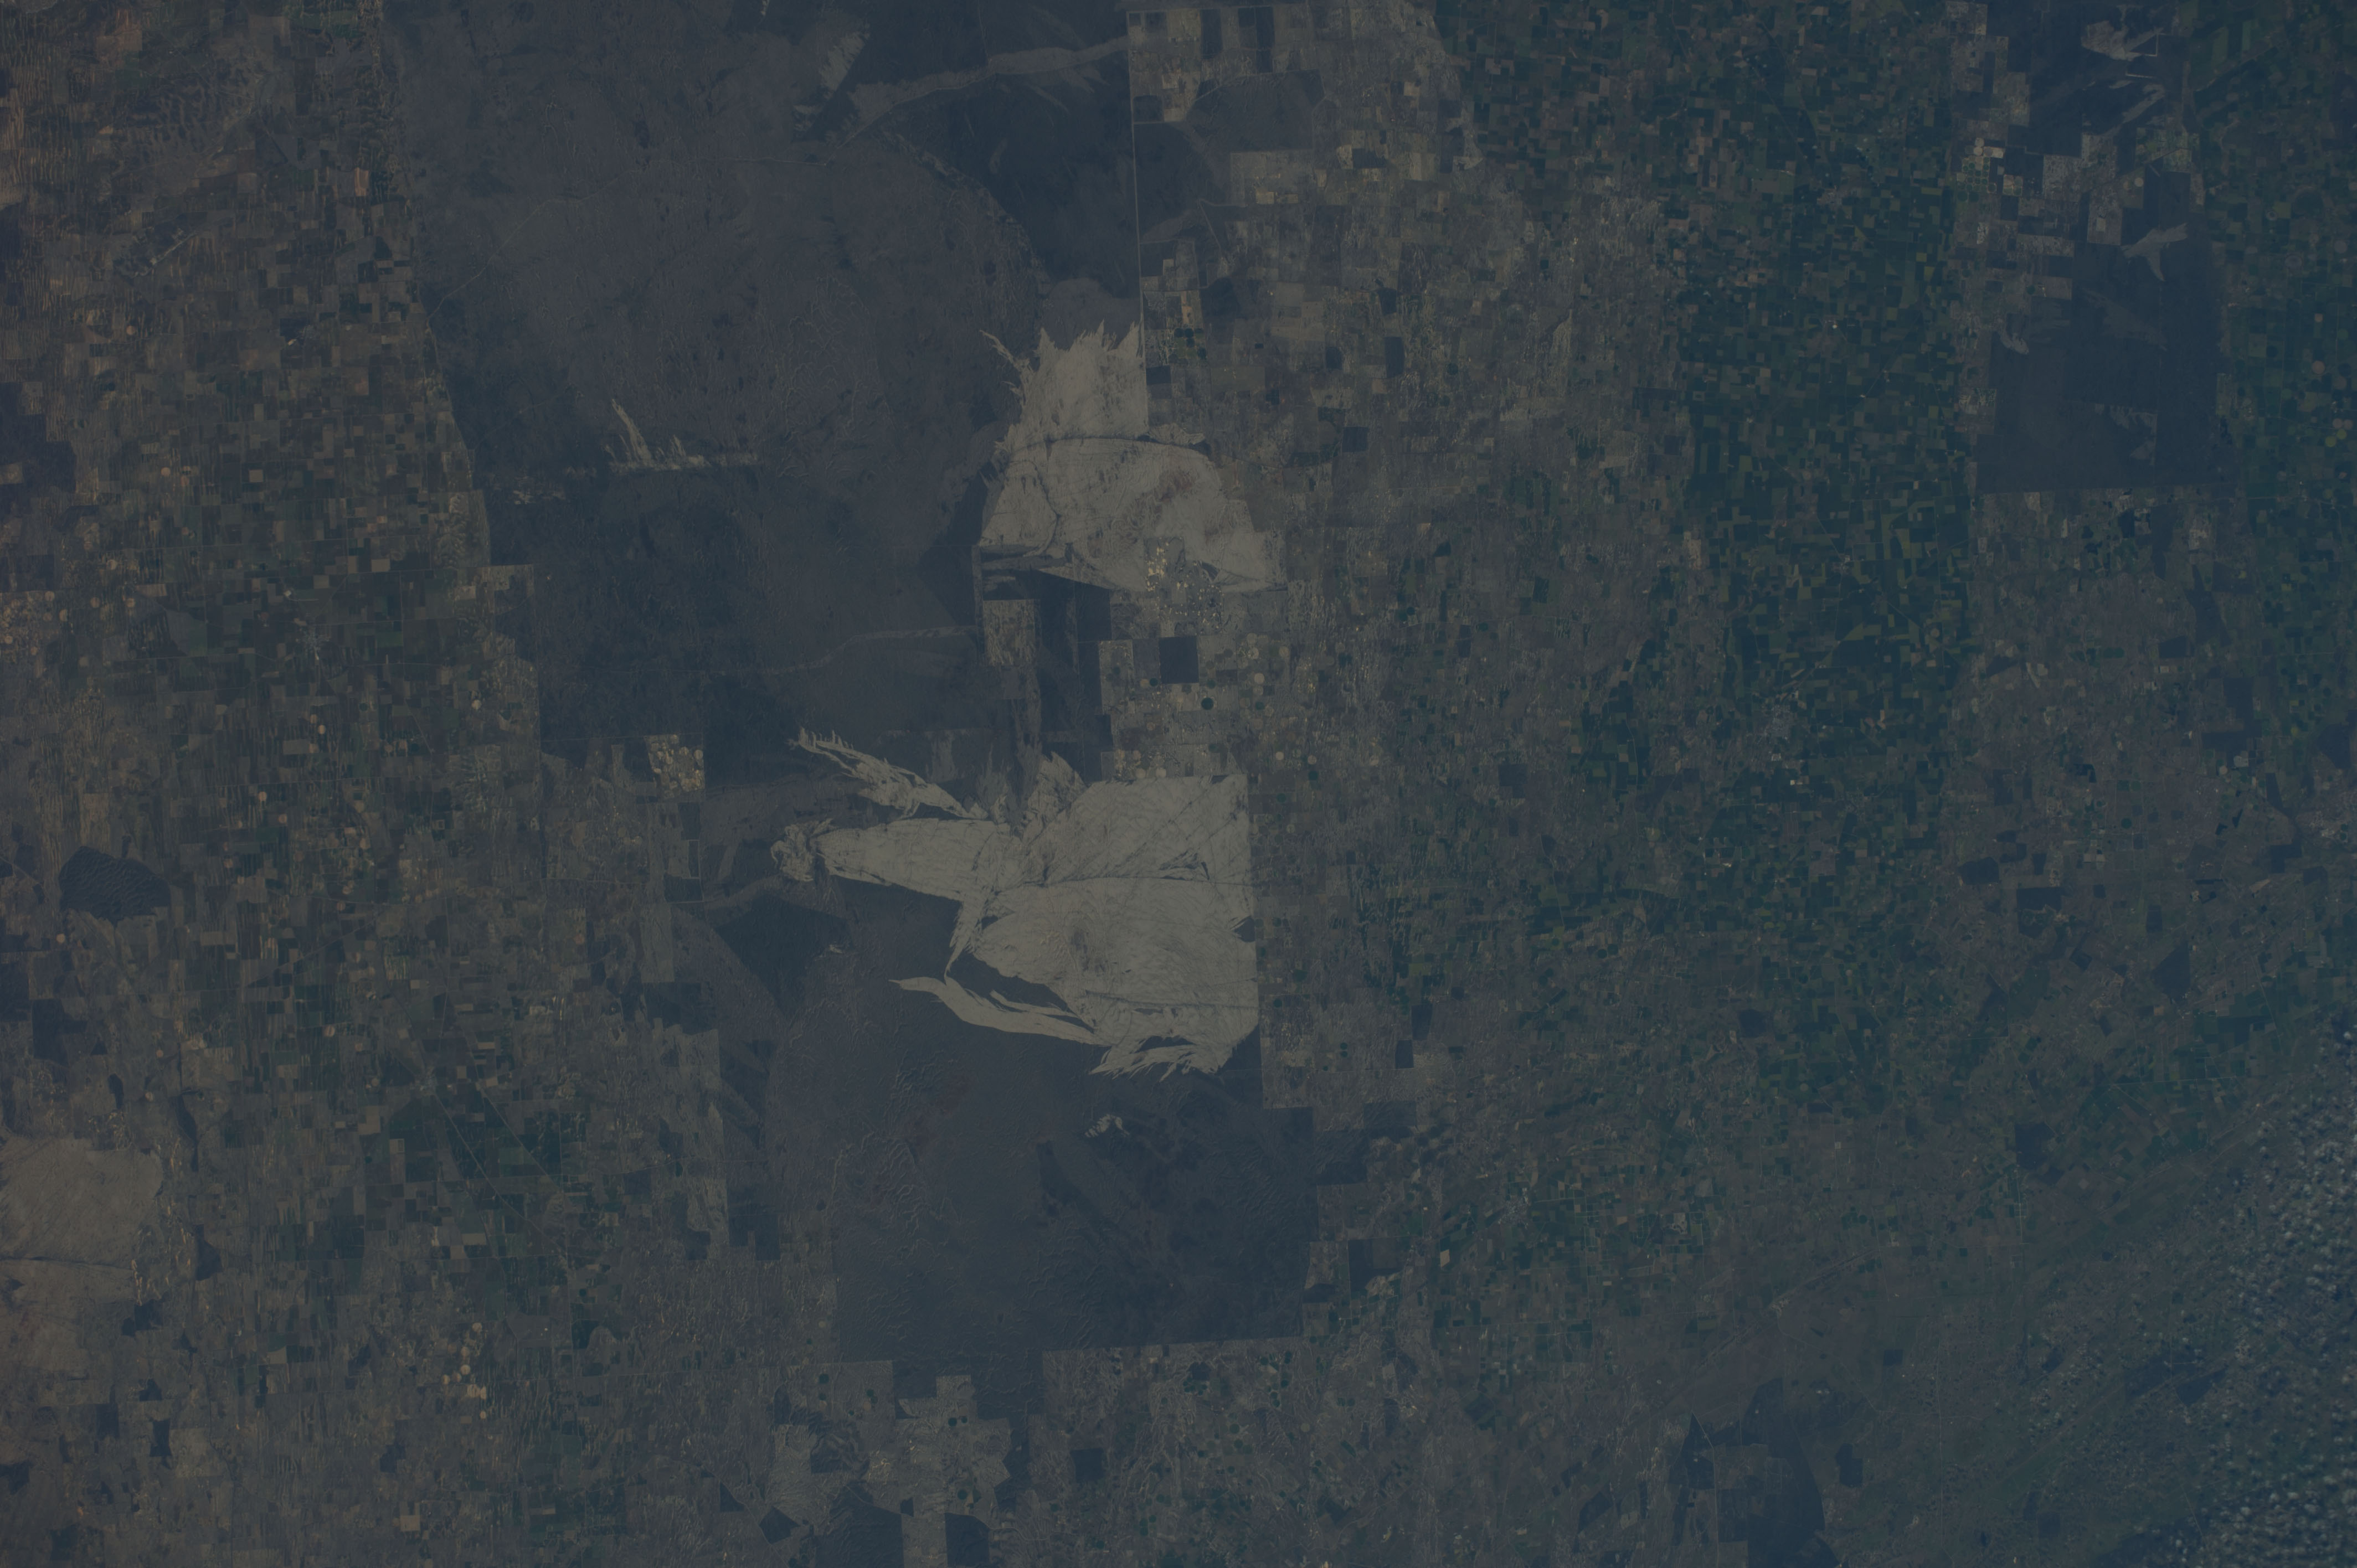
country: AUSTRALIA-SA
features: AGR. CENTER PIVOT IRRIGATION
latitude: -36.0
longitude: 140.5
